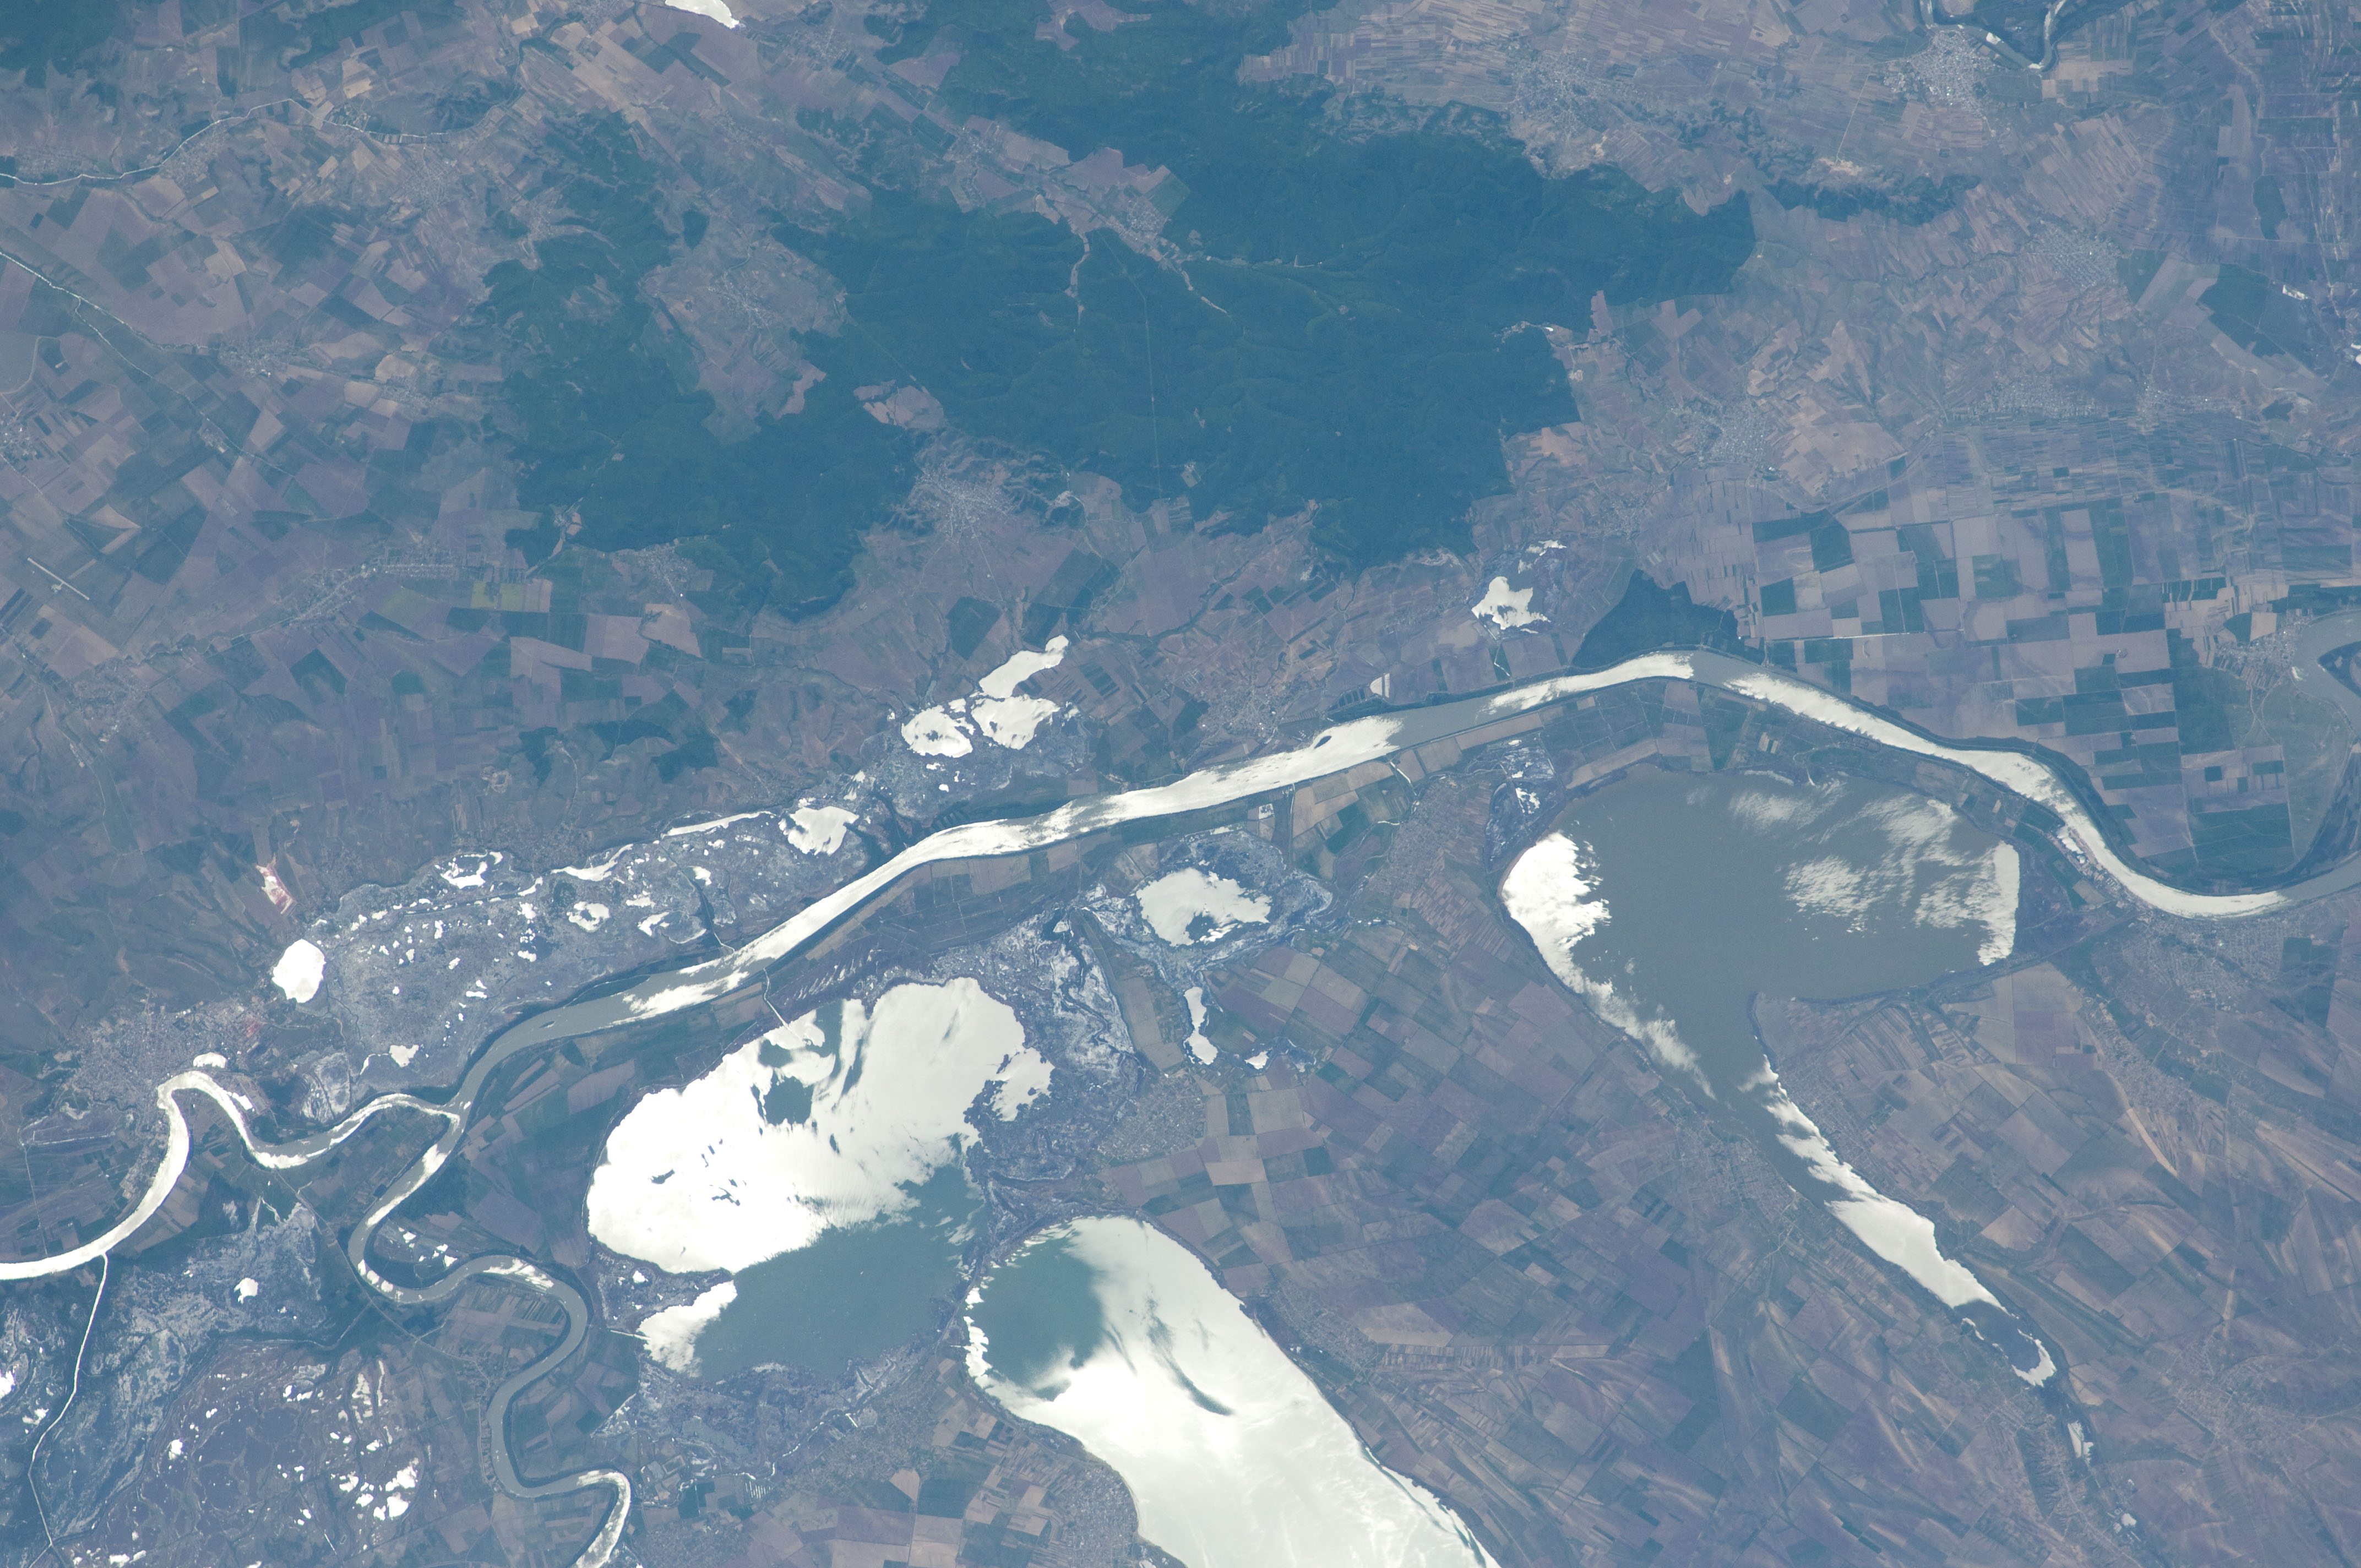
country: ROMANIA
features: AGR., DANUBE RIVER, KAHUL L., YALPUH L., KUHURLUI L.
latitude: 45.2
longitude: 28.4
